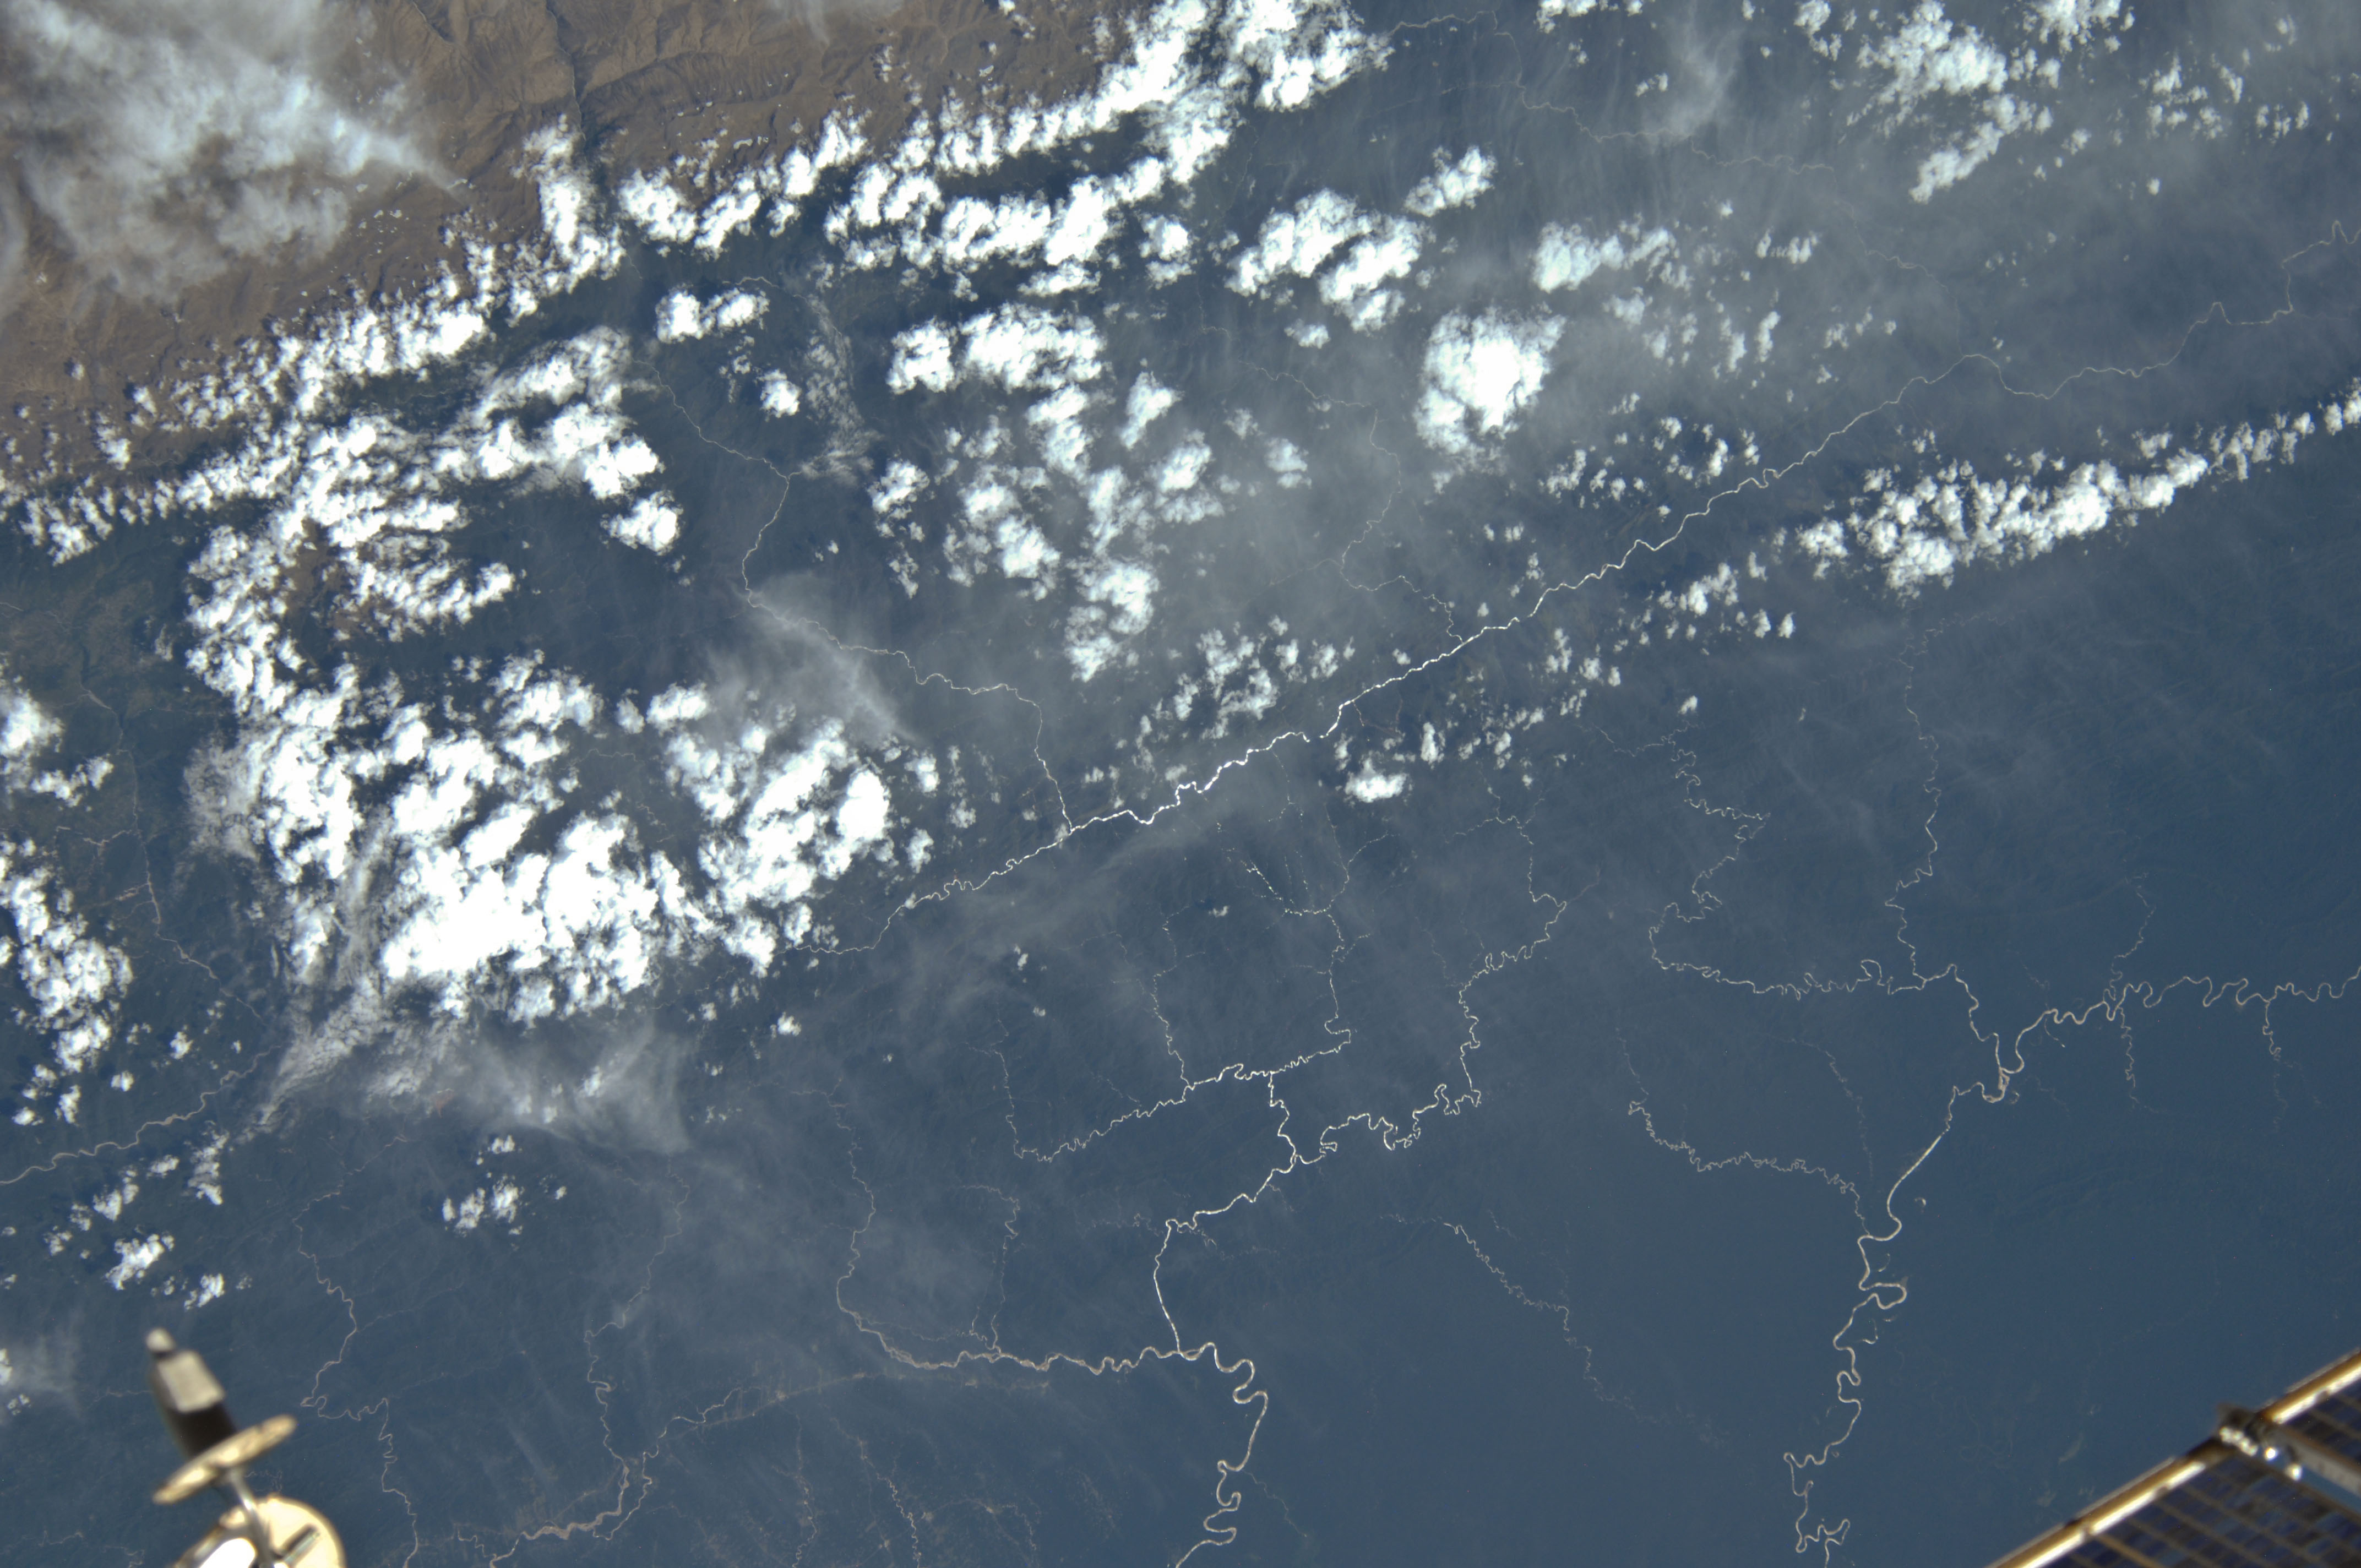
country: BOLIVIA
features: SUBANDEAN RANGES, RIVERS IN GLINT
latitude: -16.5
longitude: -66.0
